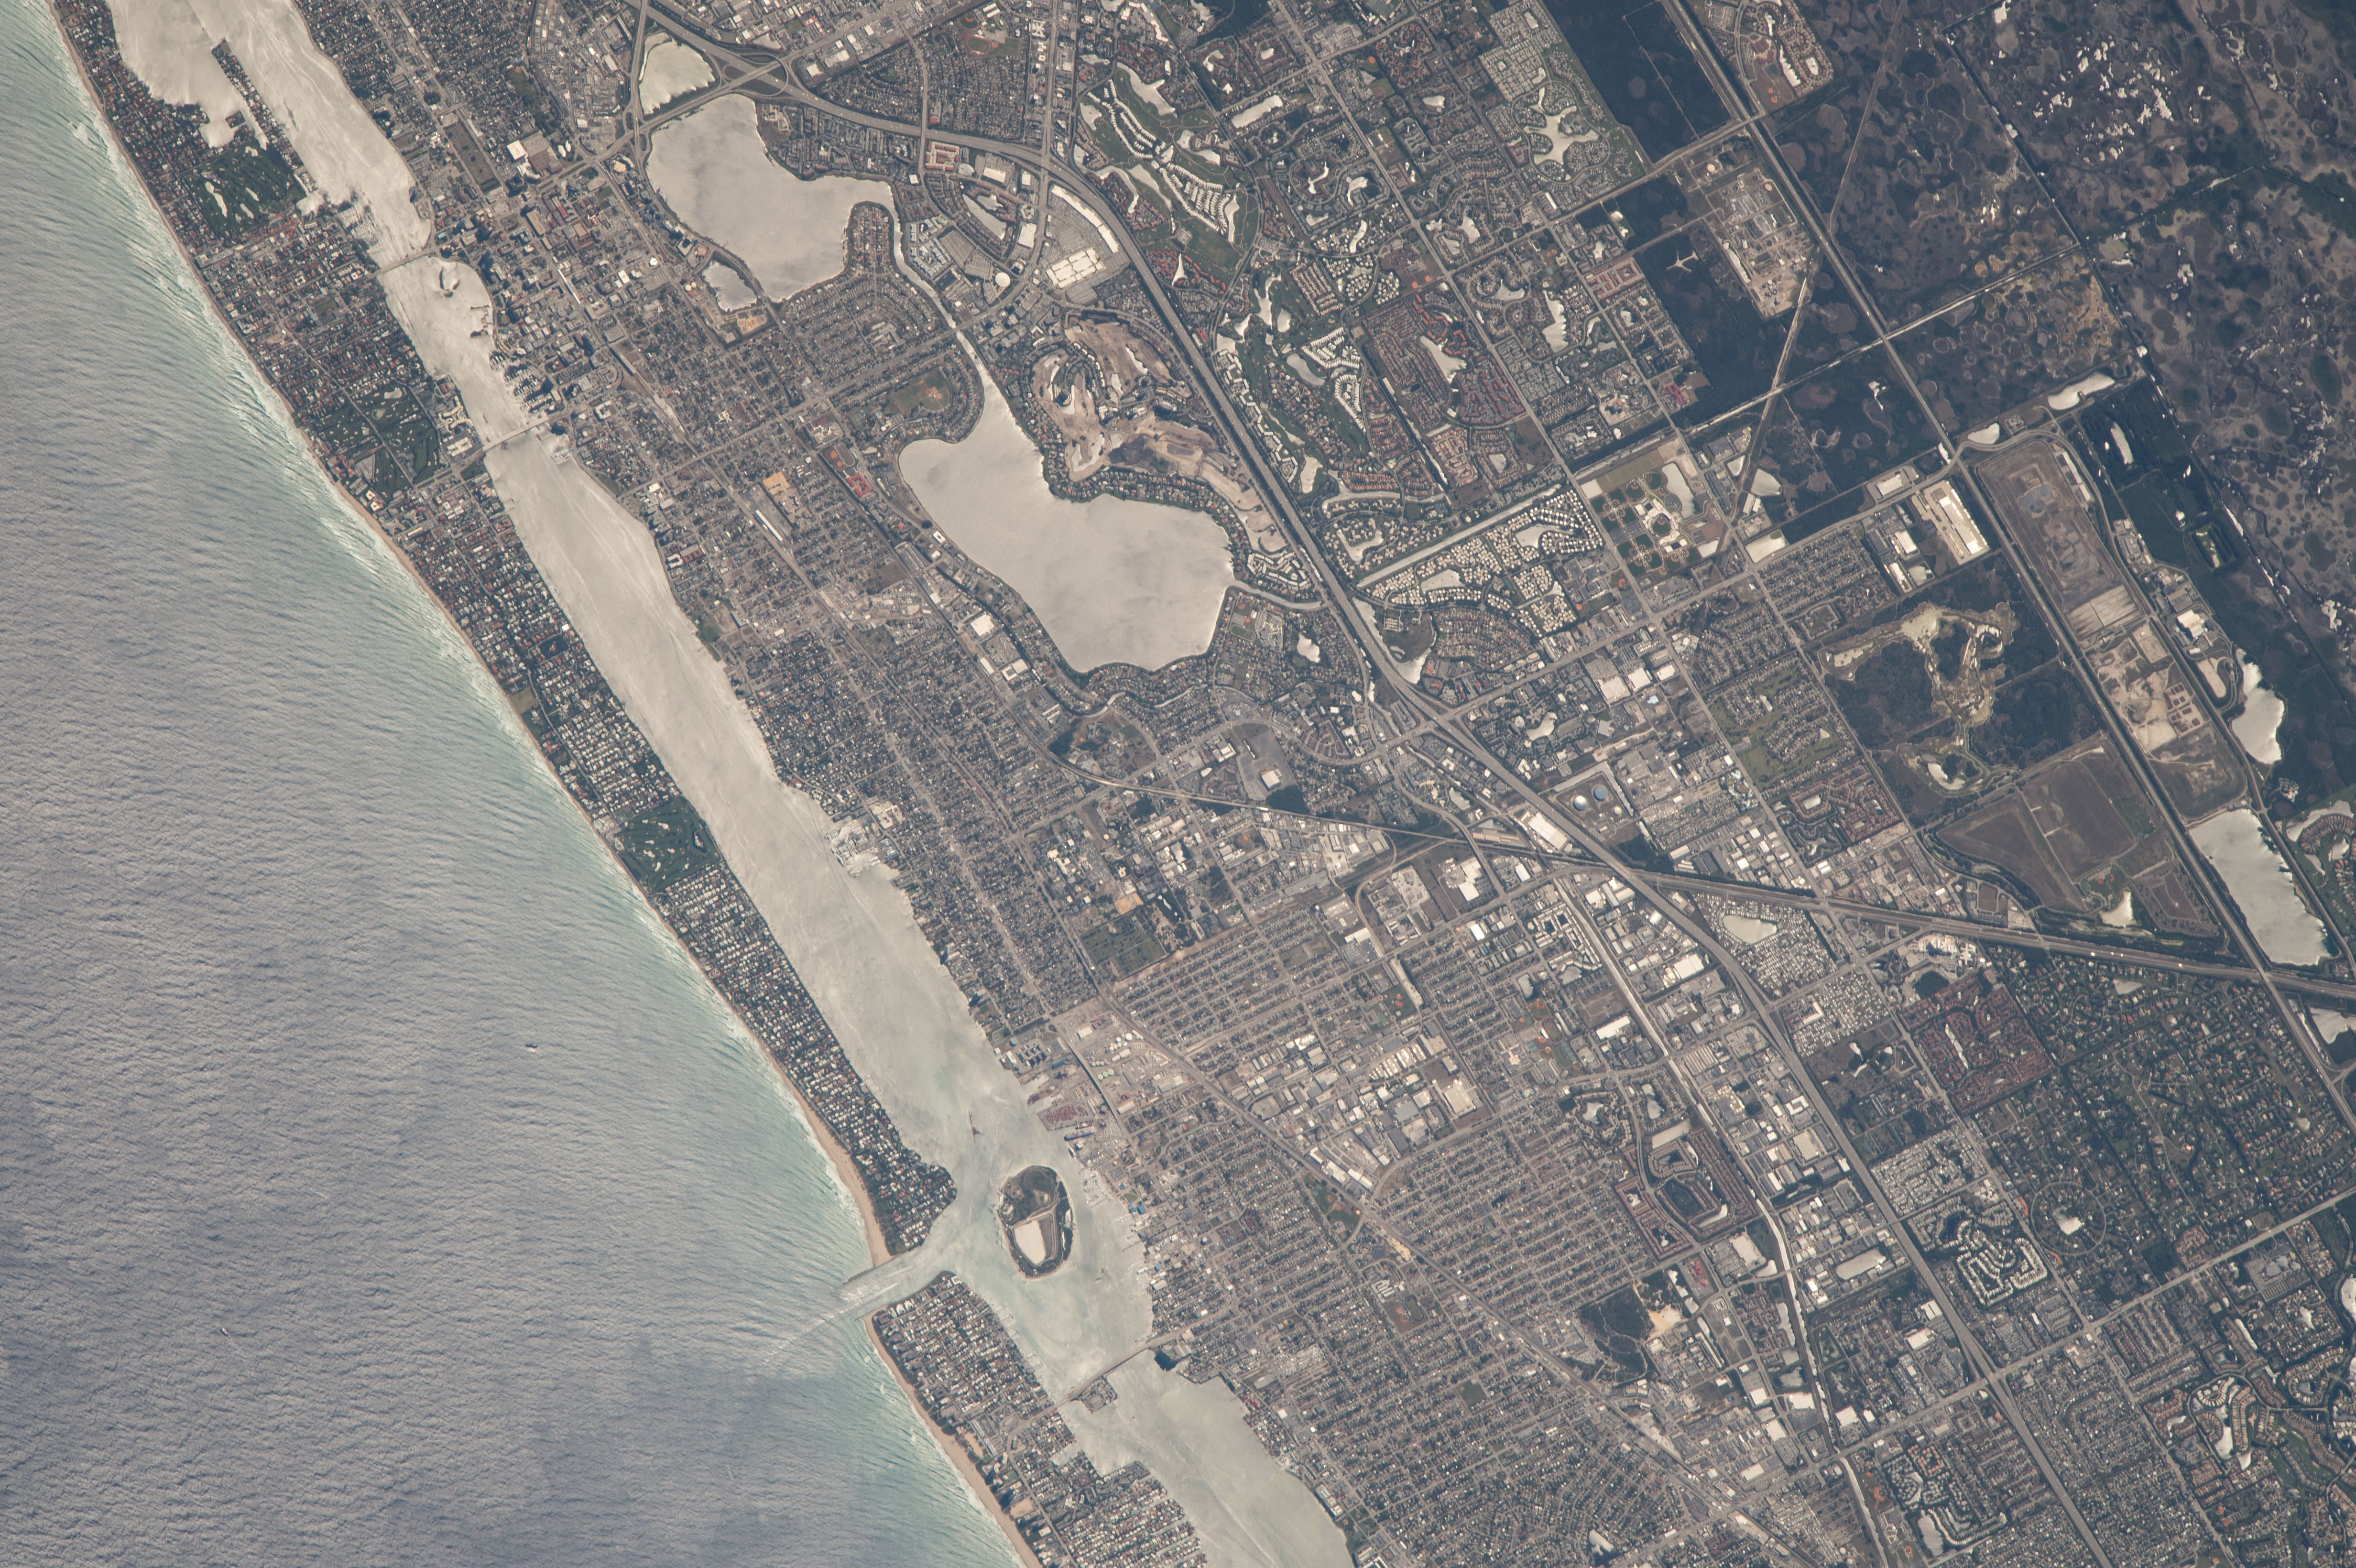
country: USA-FLORIDA
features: MANGONIA PARK, PALM BEACH, LAKE MANGONIA, CLEAR LIKE
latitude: 26.8
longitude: -80.1
